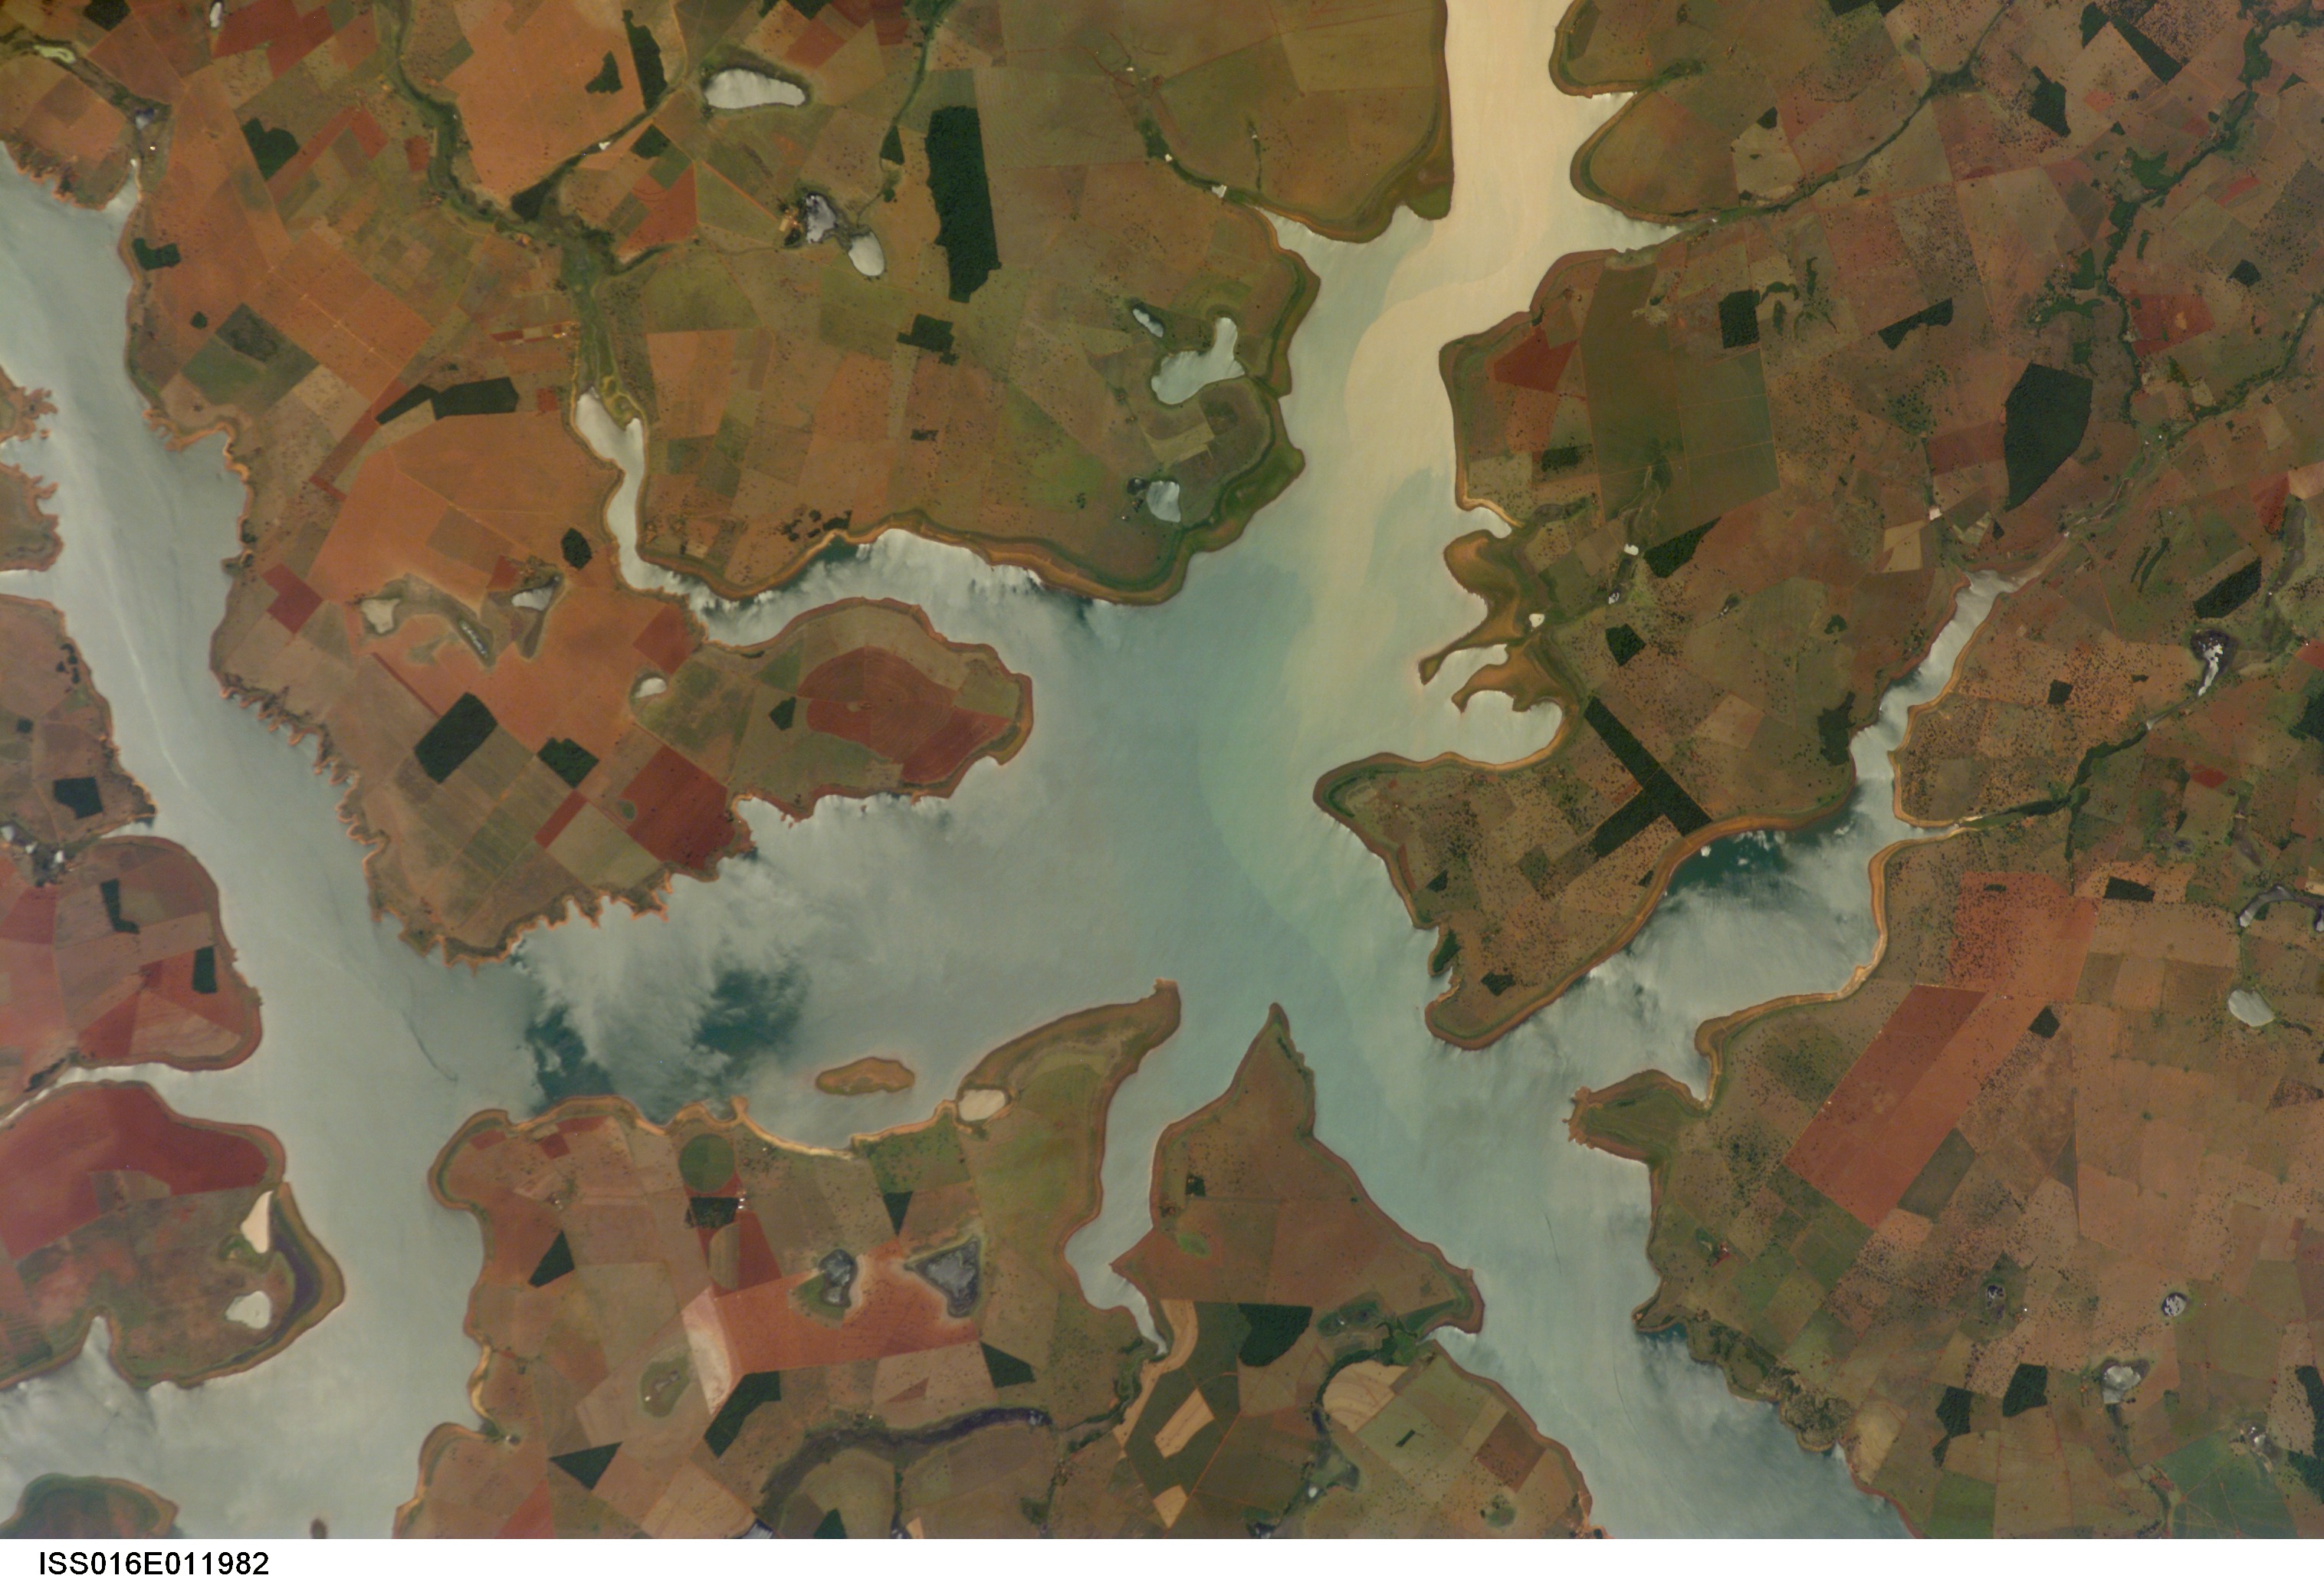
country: BRAZIL
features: PARANAIBA R., SUNGLINT
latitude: -18.6
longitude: -50.0
